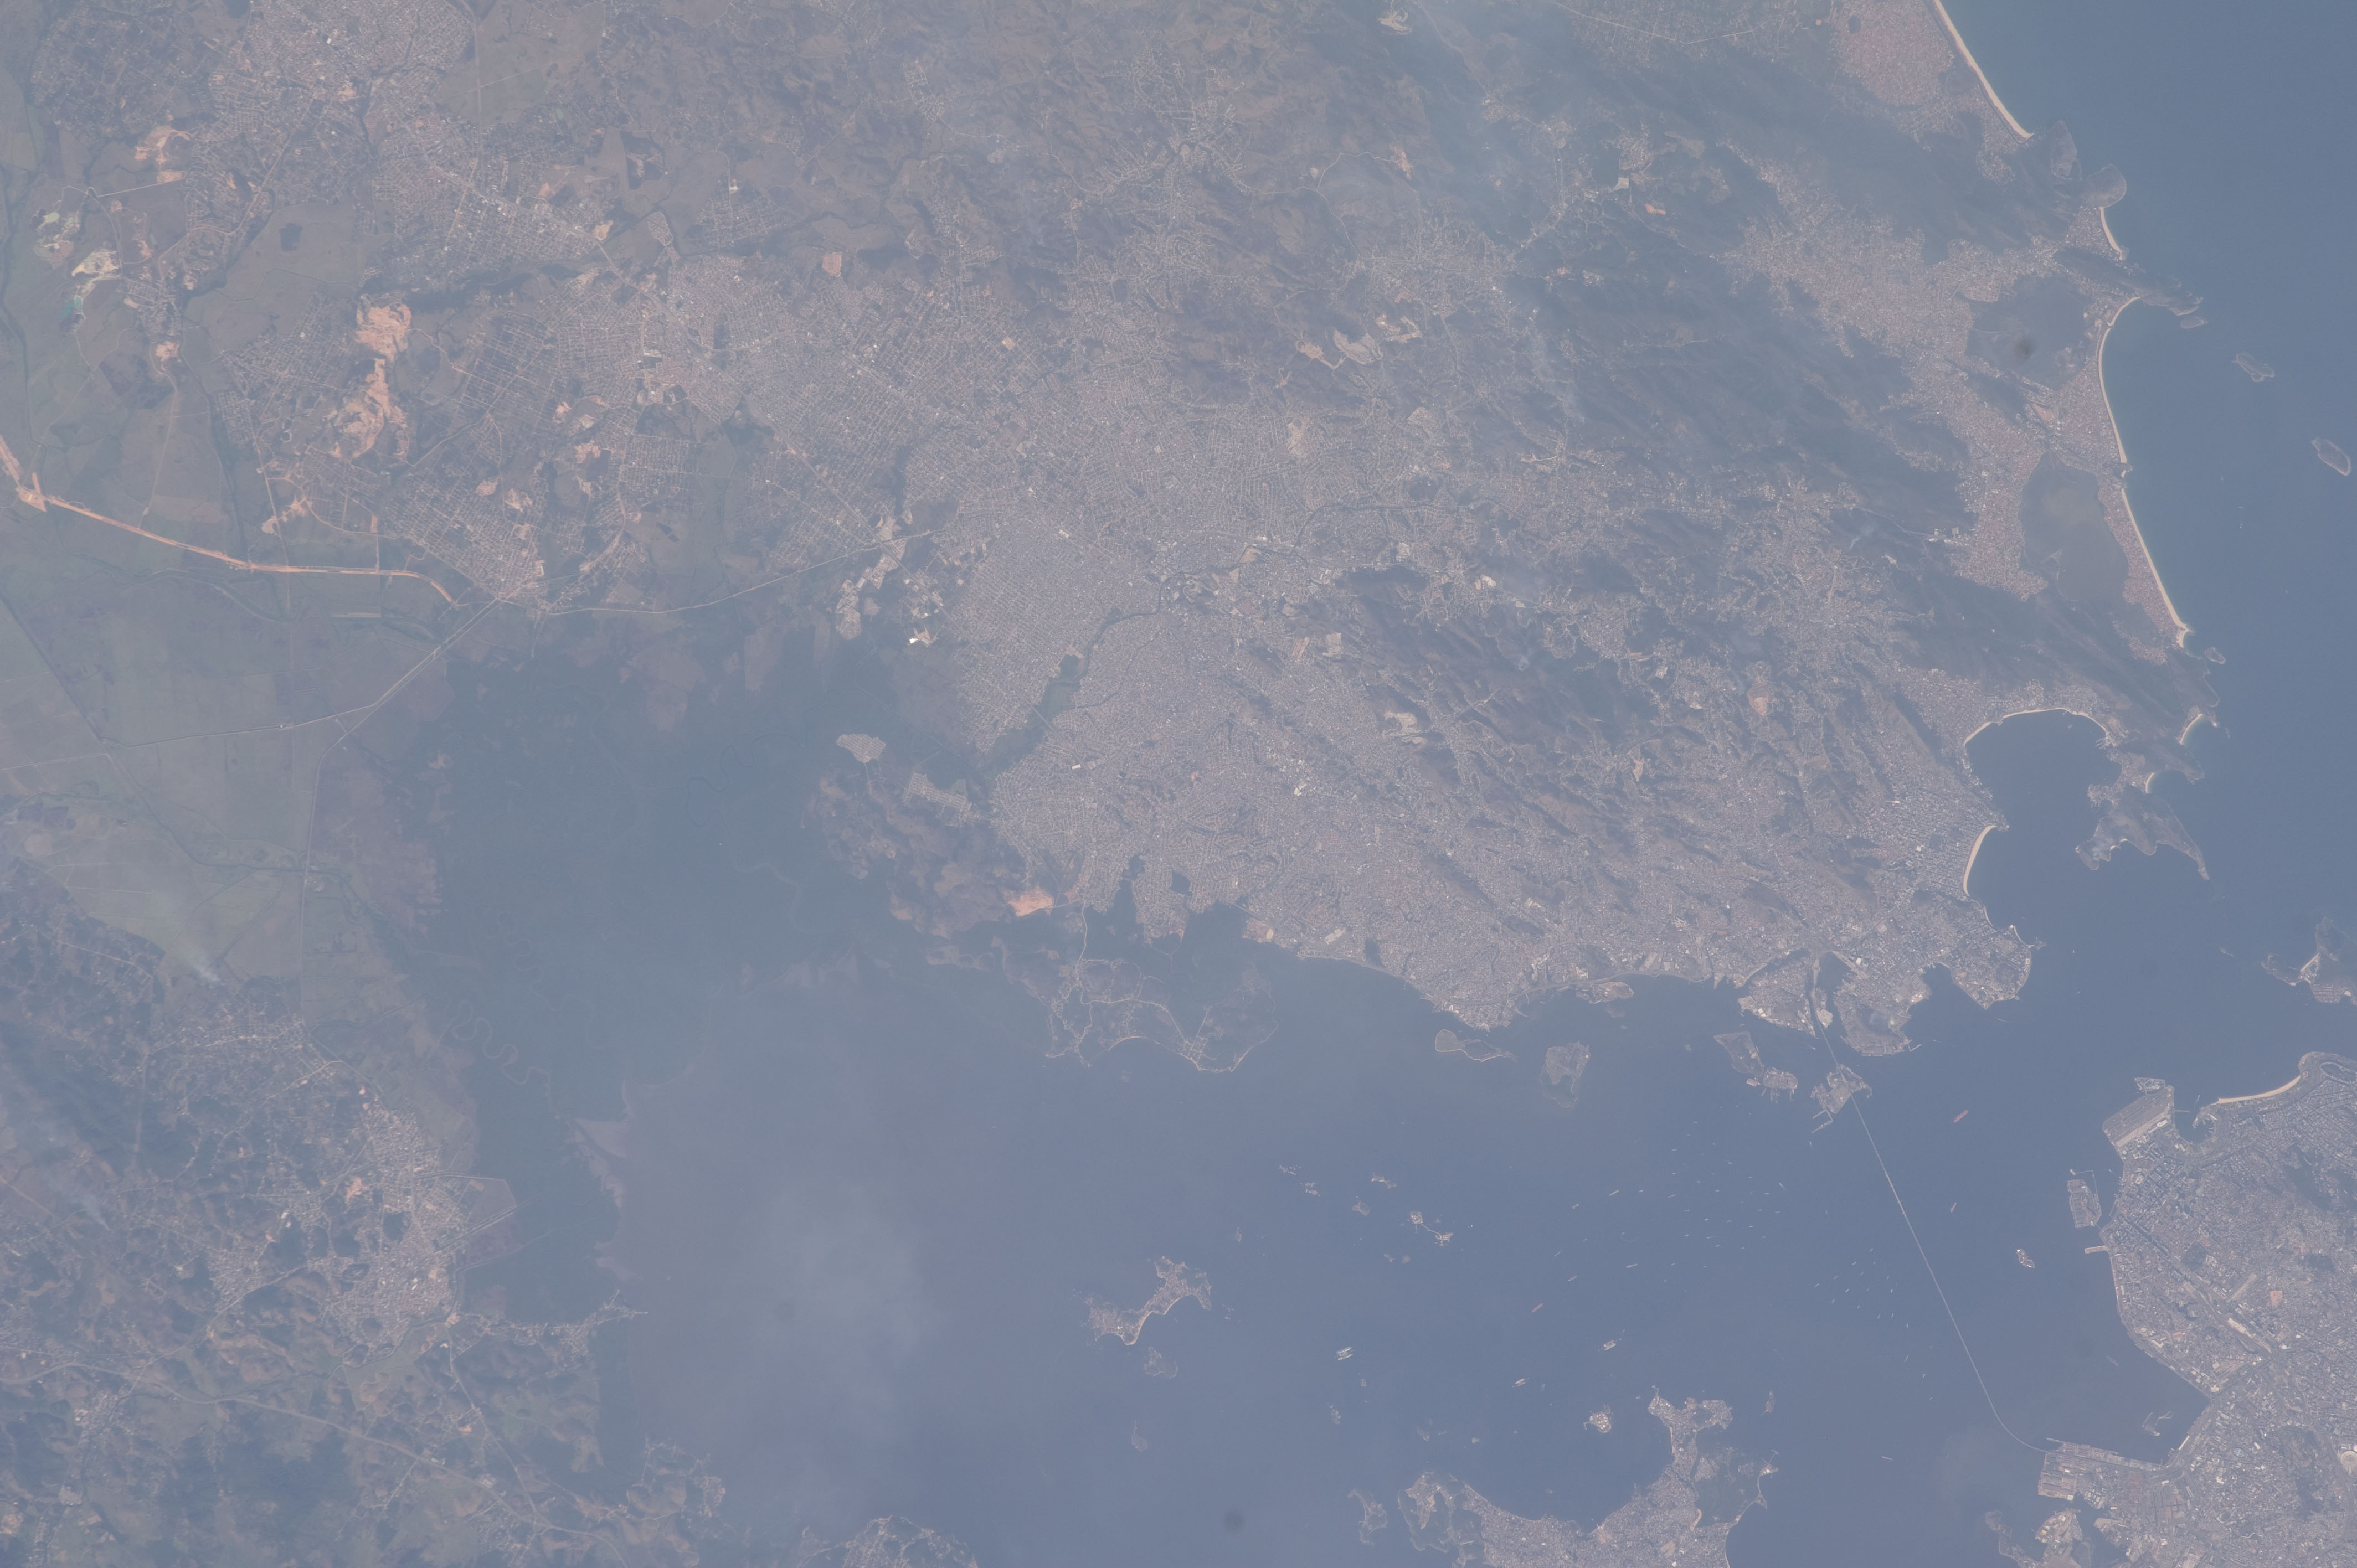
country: BRAZIL
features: GUANABARA B., SHIPS, SAO GONCALO
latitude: -22.8
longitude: -43.0
